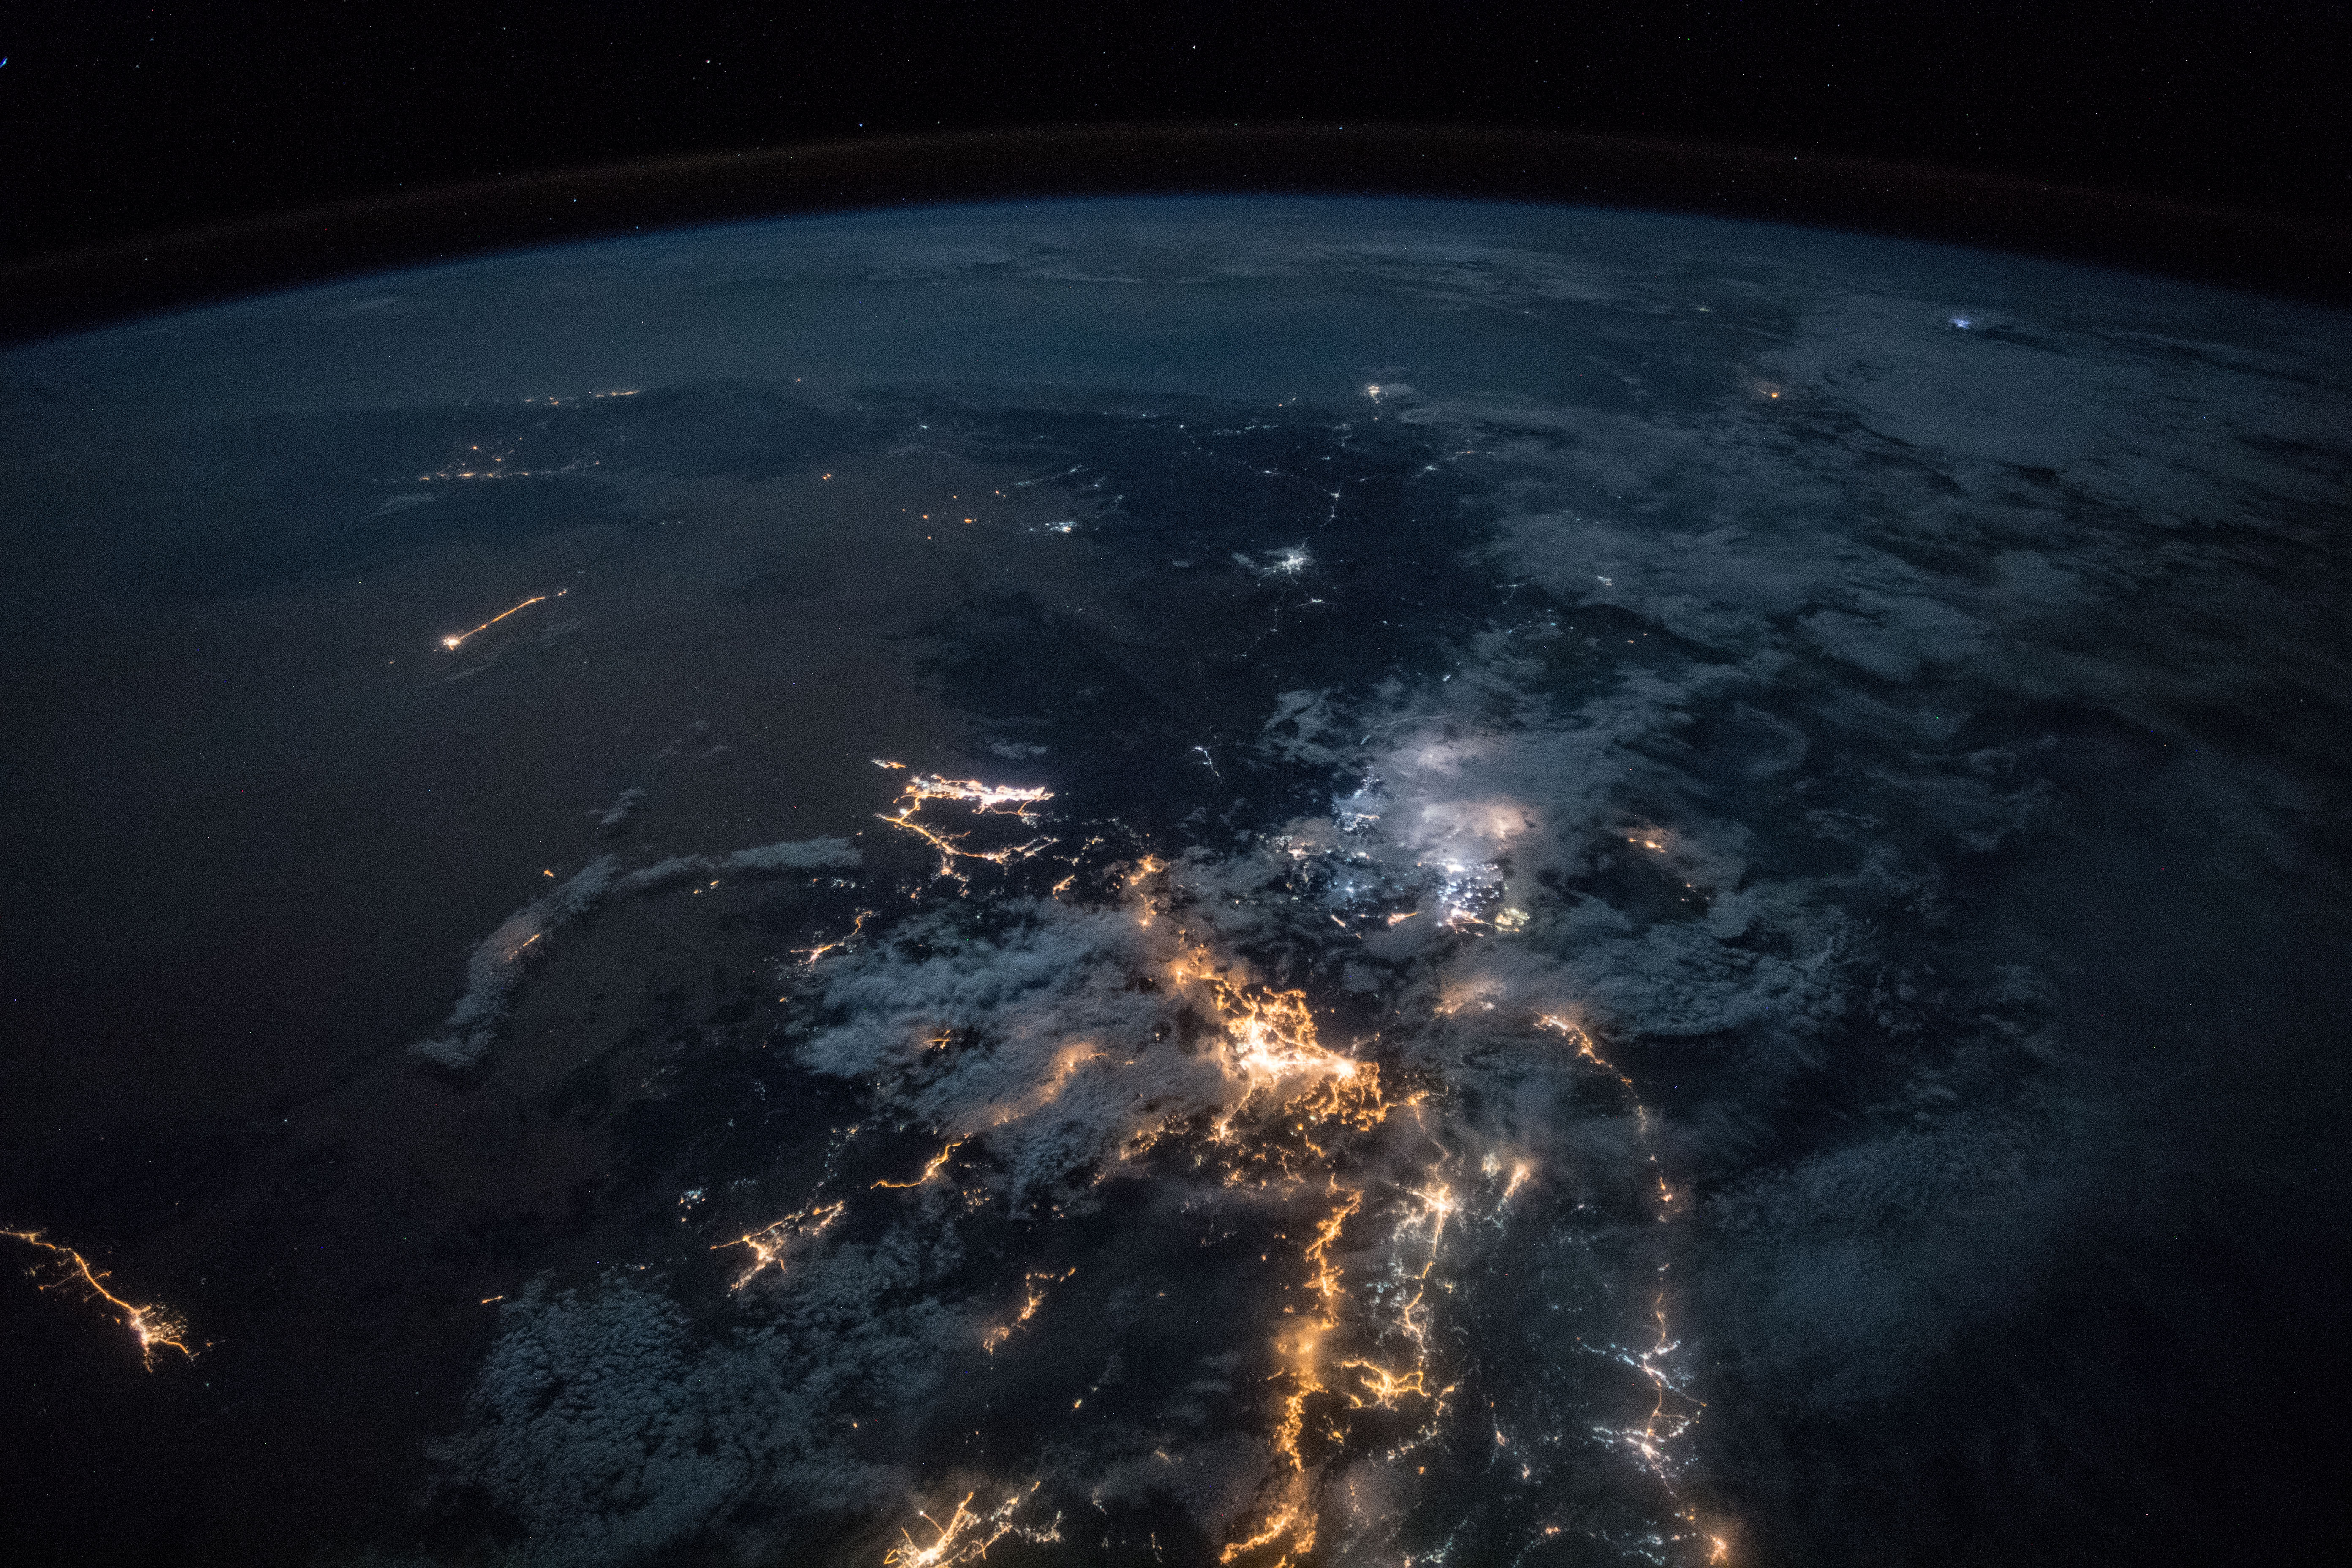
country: SAUDI ARABIA
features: WADI ALAGEEG CITY, NAJRAN CITY, JAZAN CITY, FAYFA CITY, ABU ARISH CITY, SABYA CITY, ASIR MOUNTAINS, RED SEA, NIGHT, EARTH LIMB
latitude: 16.8
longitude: 44.2
